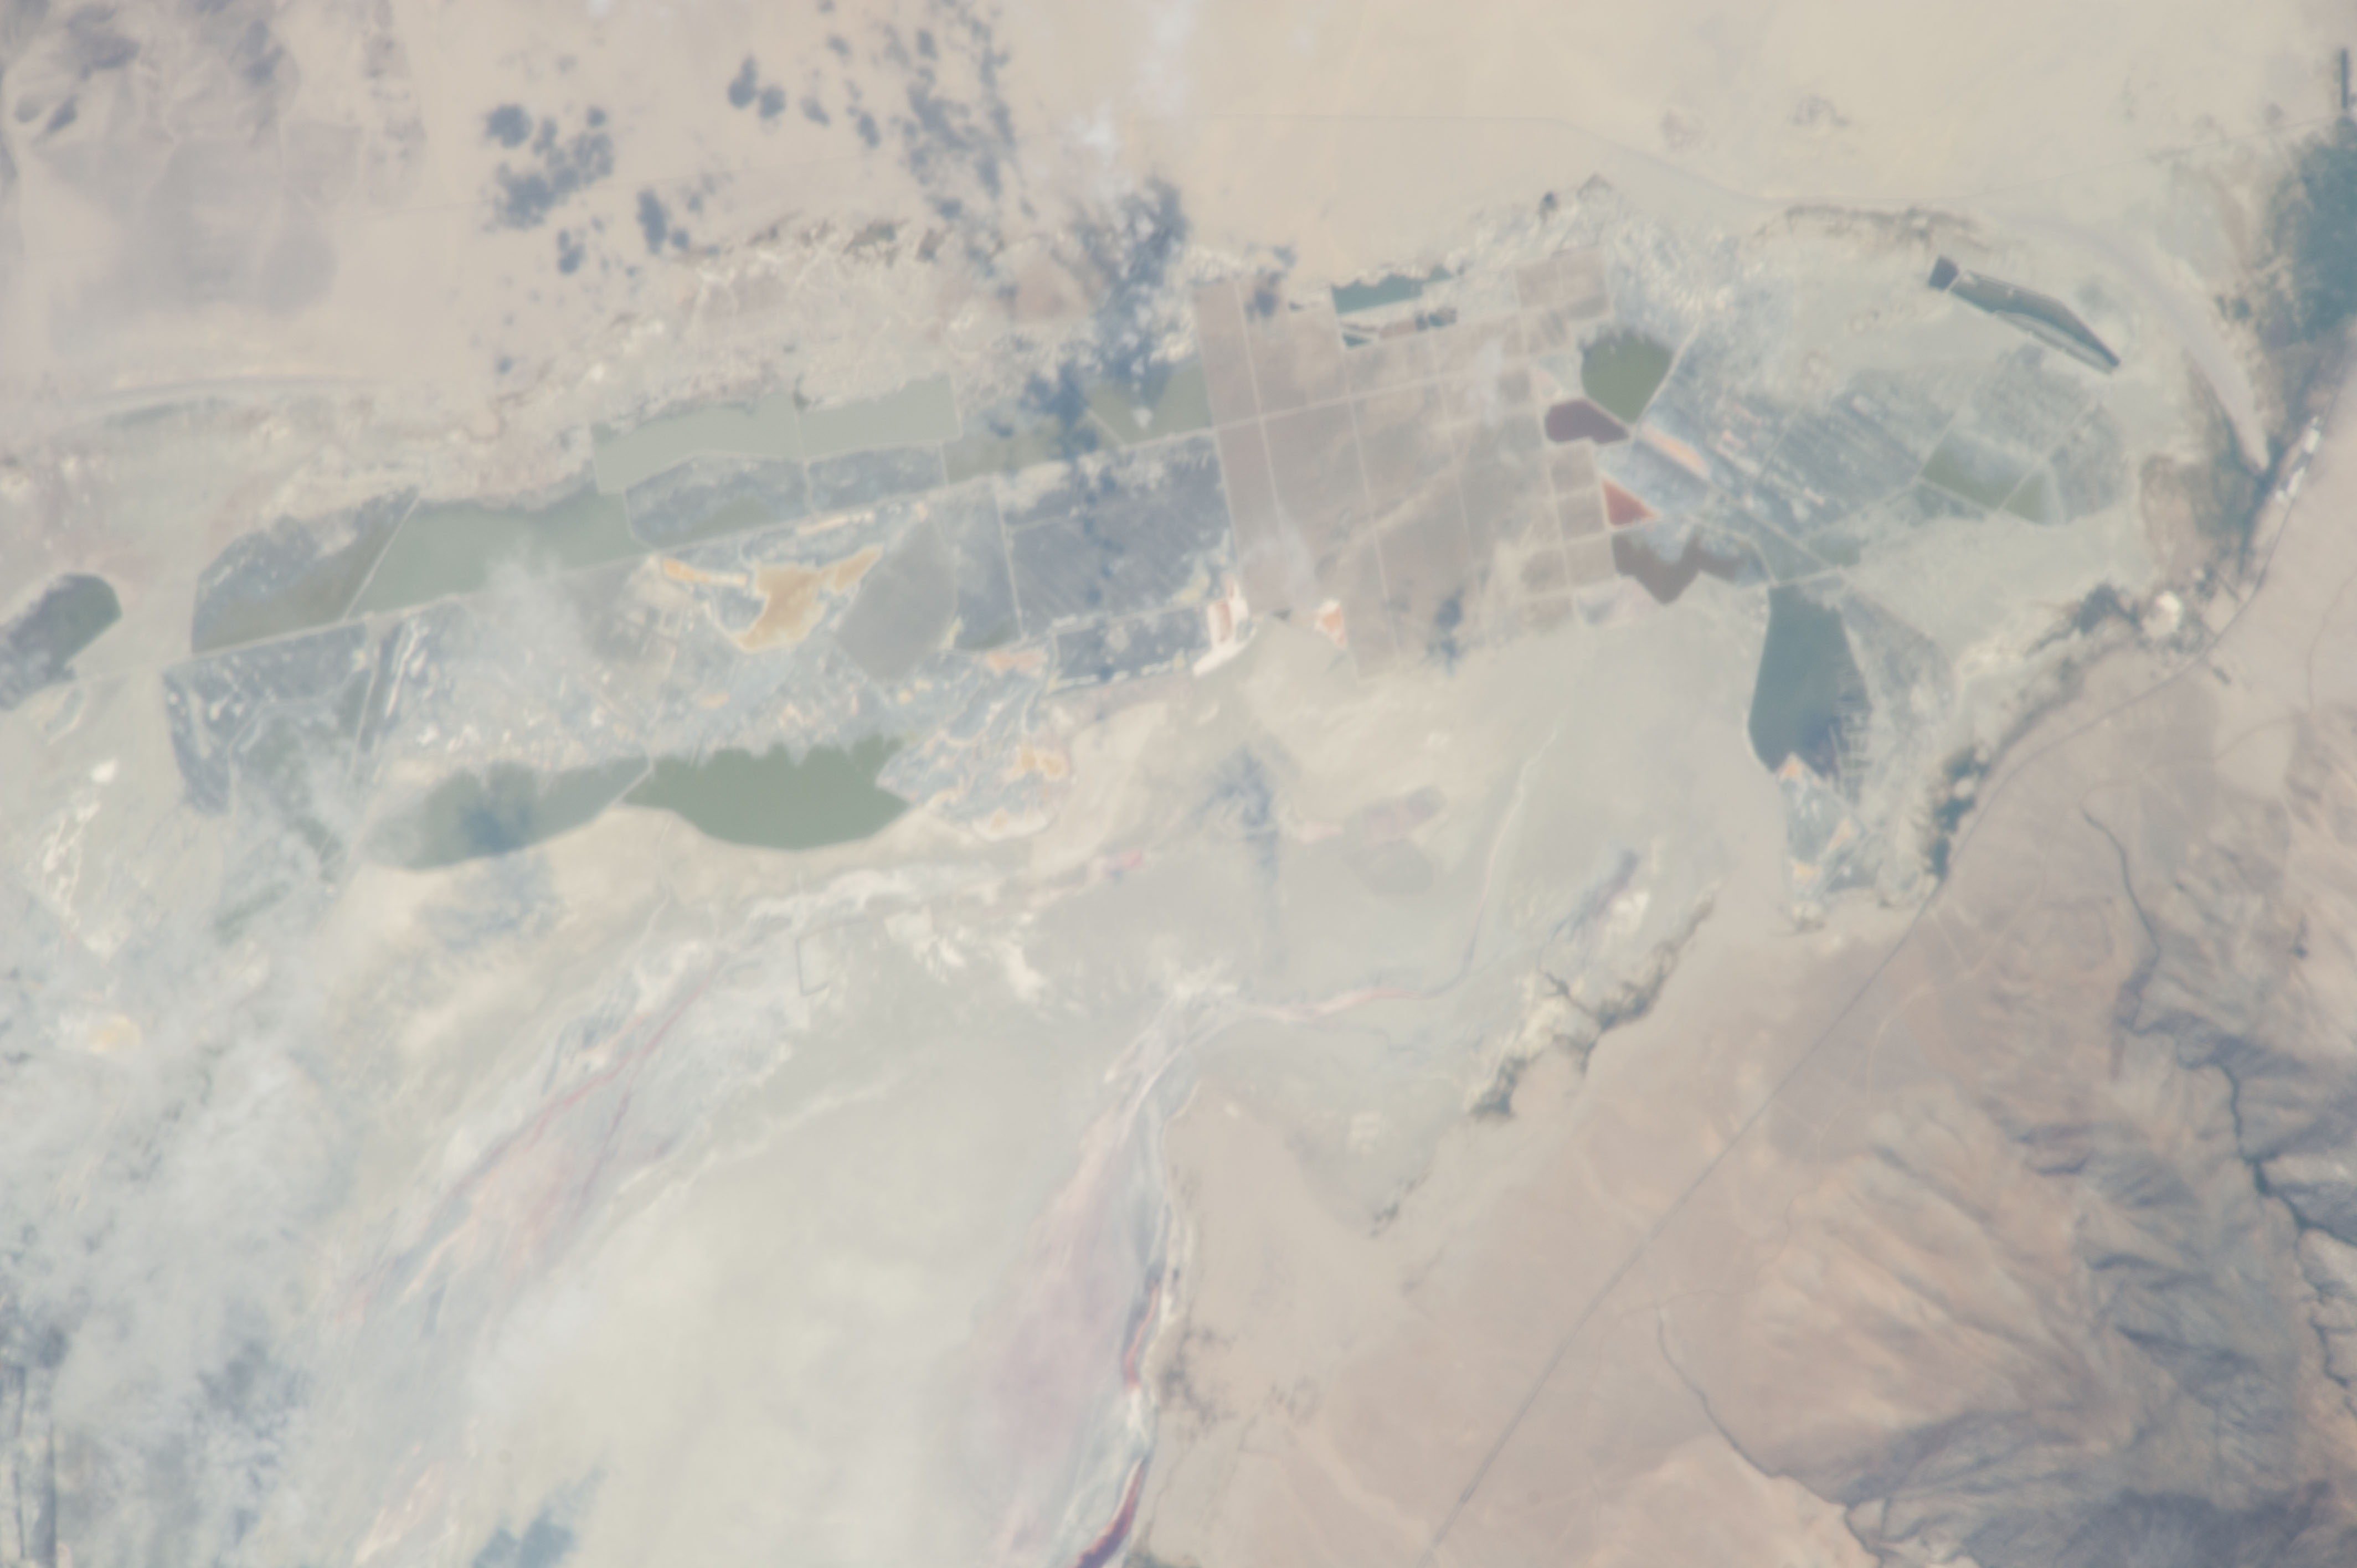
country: USA-CALIFORNIA
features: DES.
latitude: 36.4
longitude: -118.0
